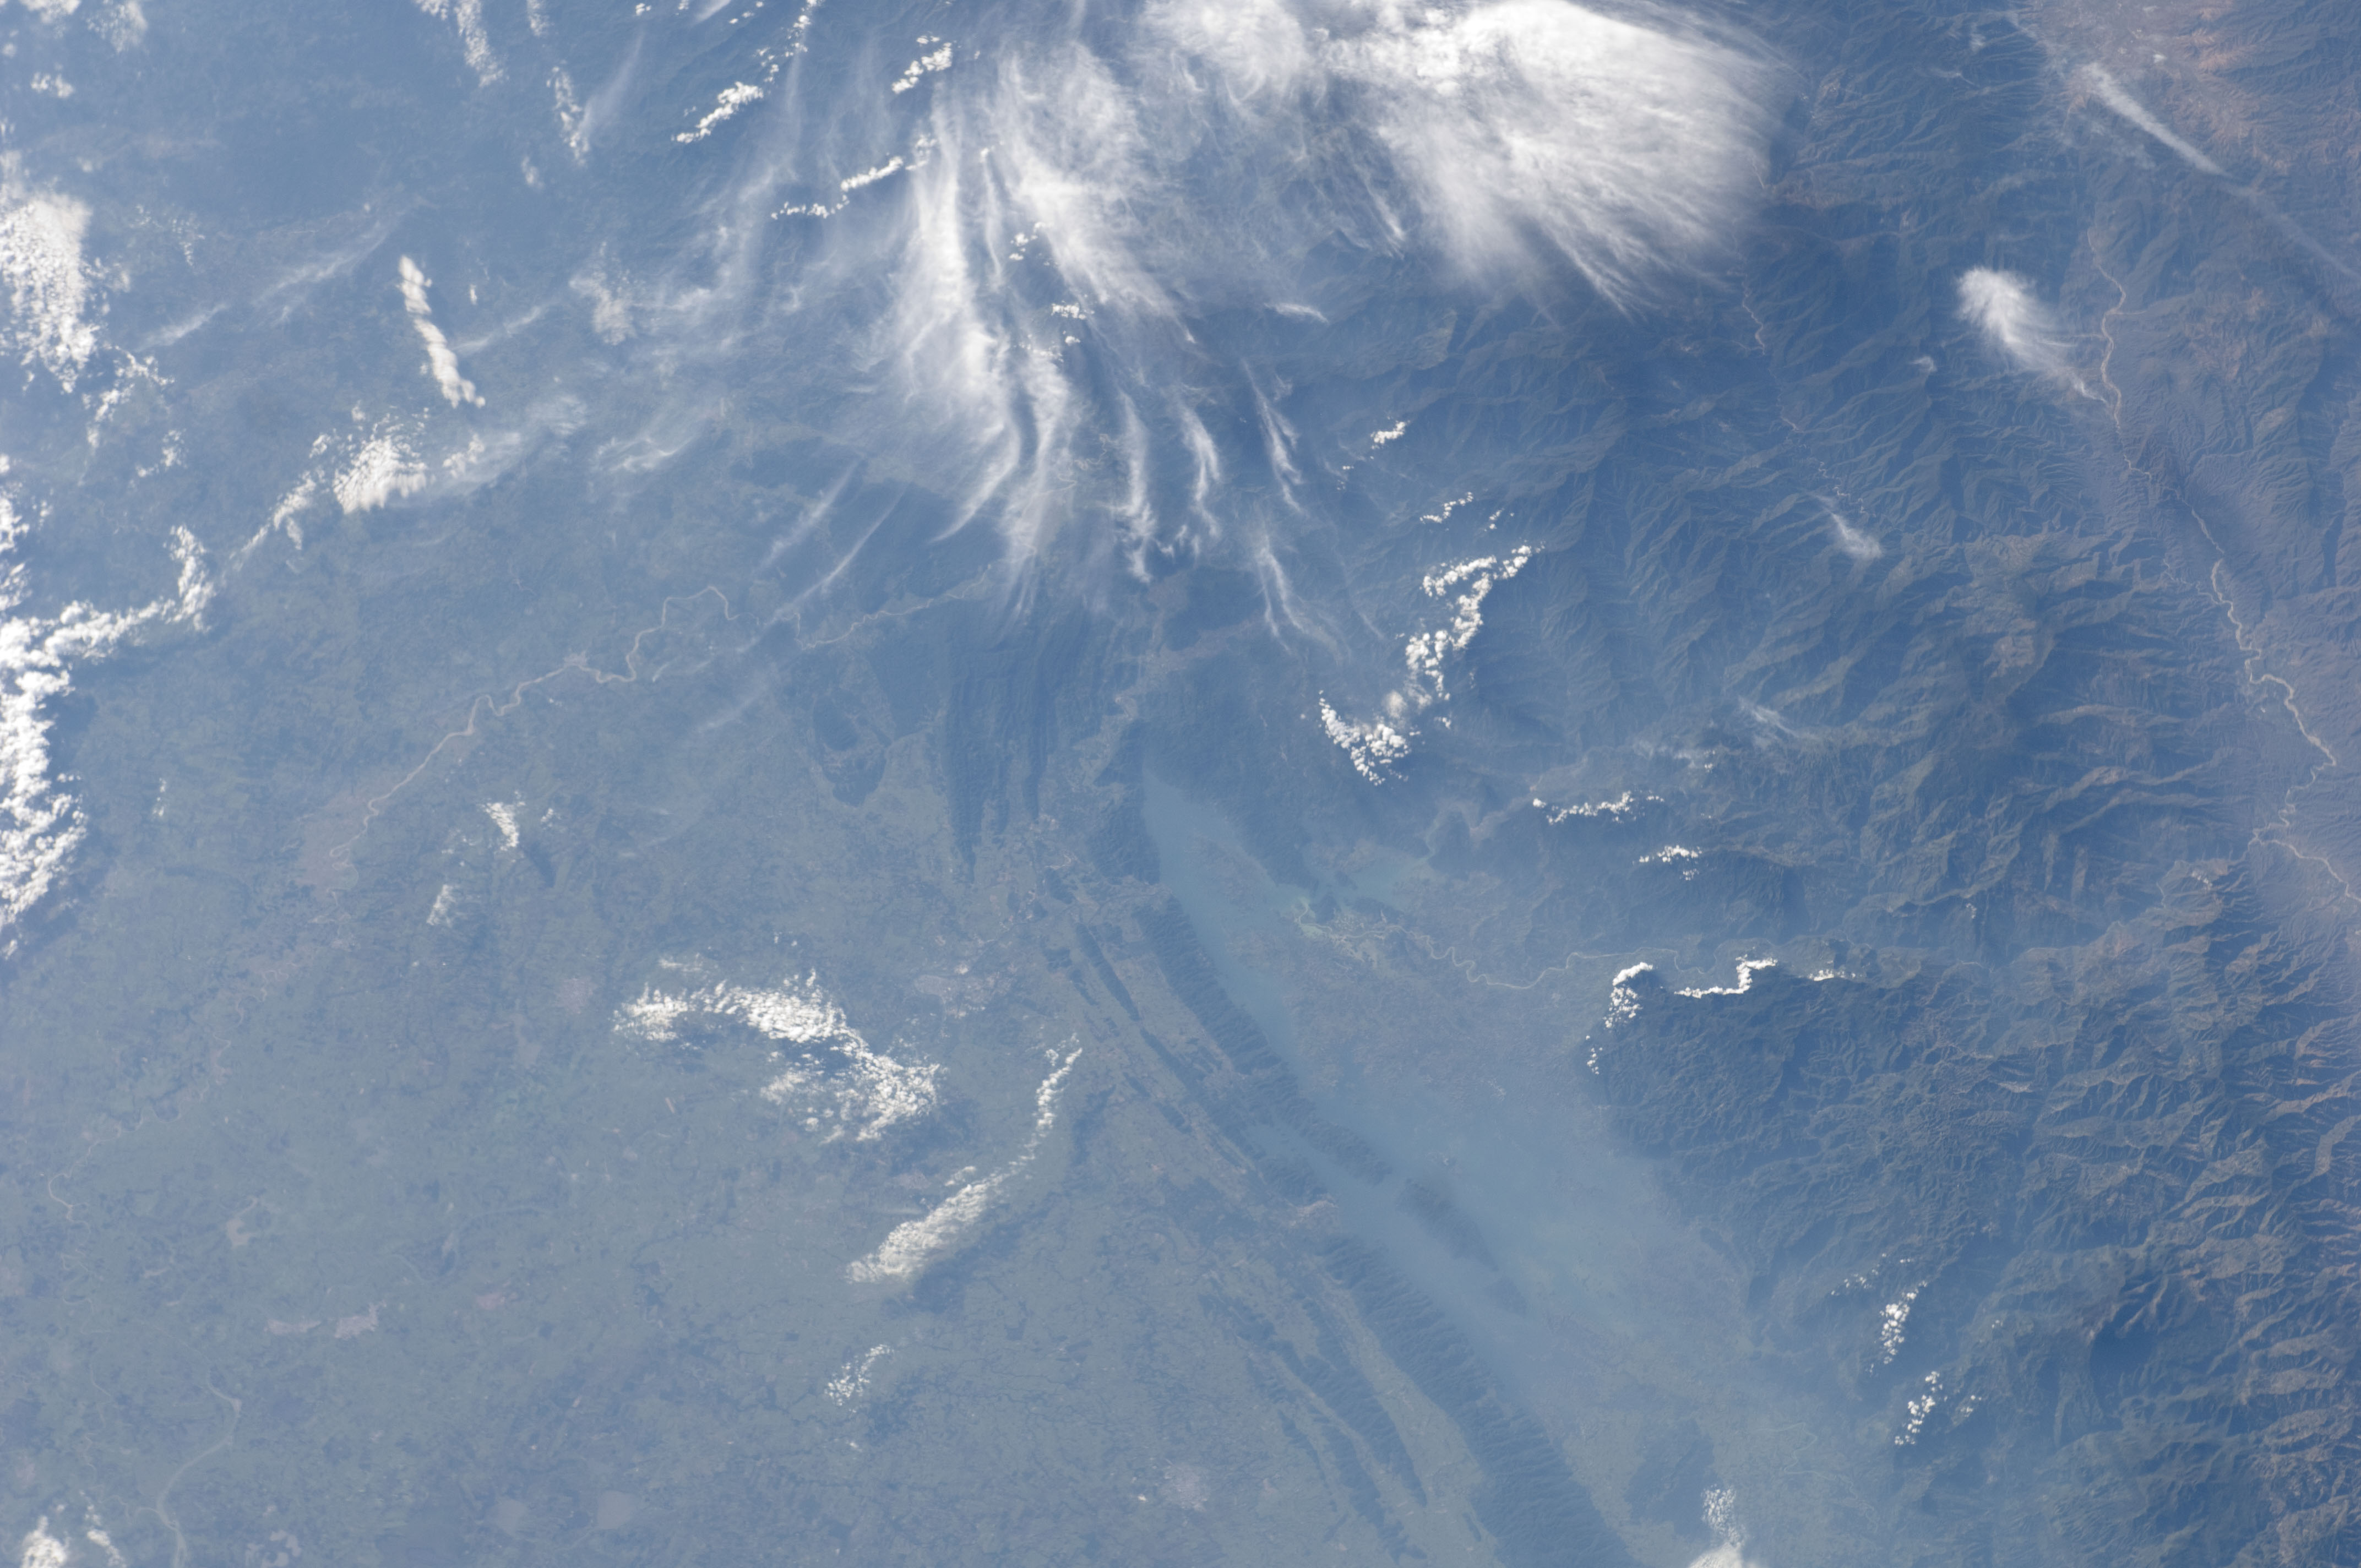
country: MEXICO
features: HAZE, SIERRA MADRE ORIENTAL, LAKE
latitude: 18.0
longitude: -96.5
